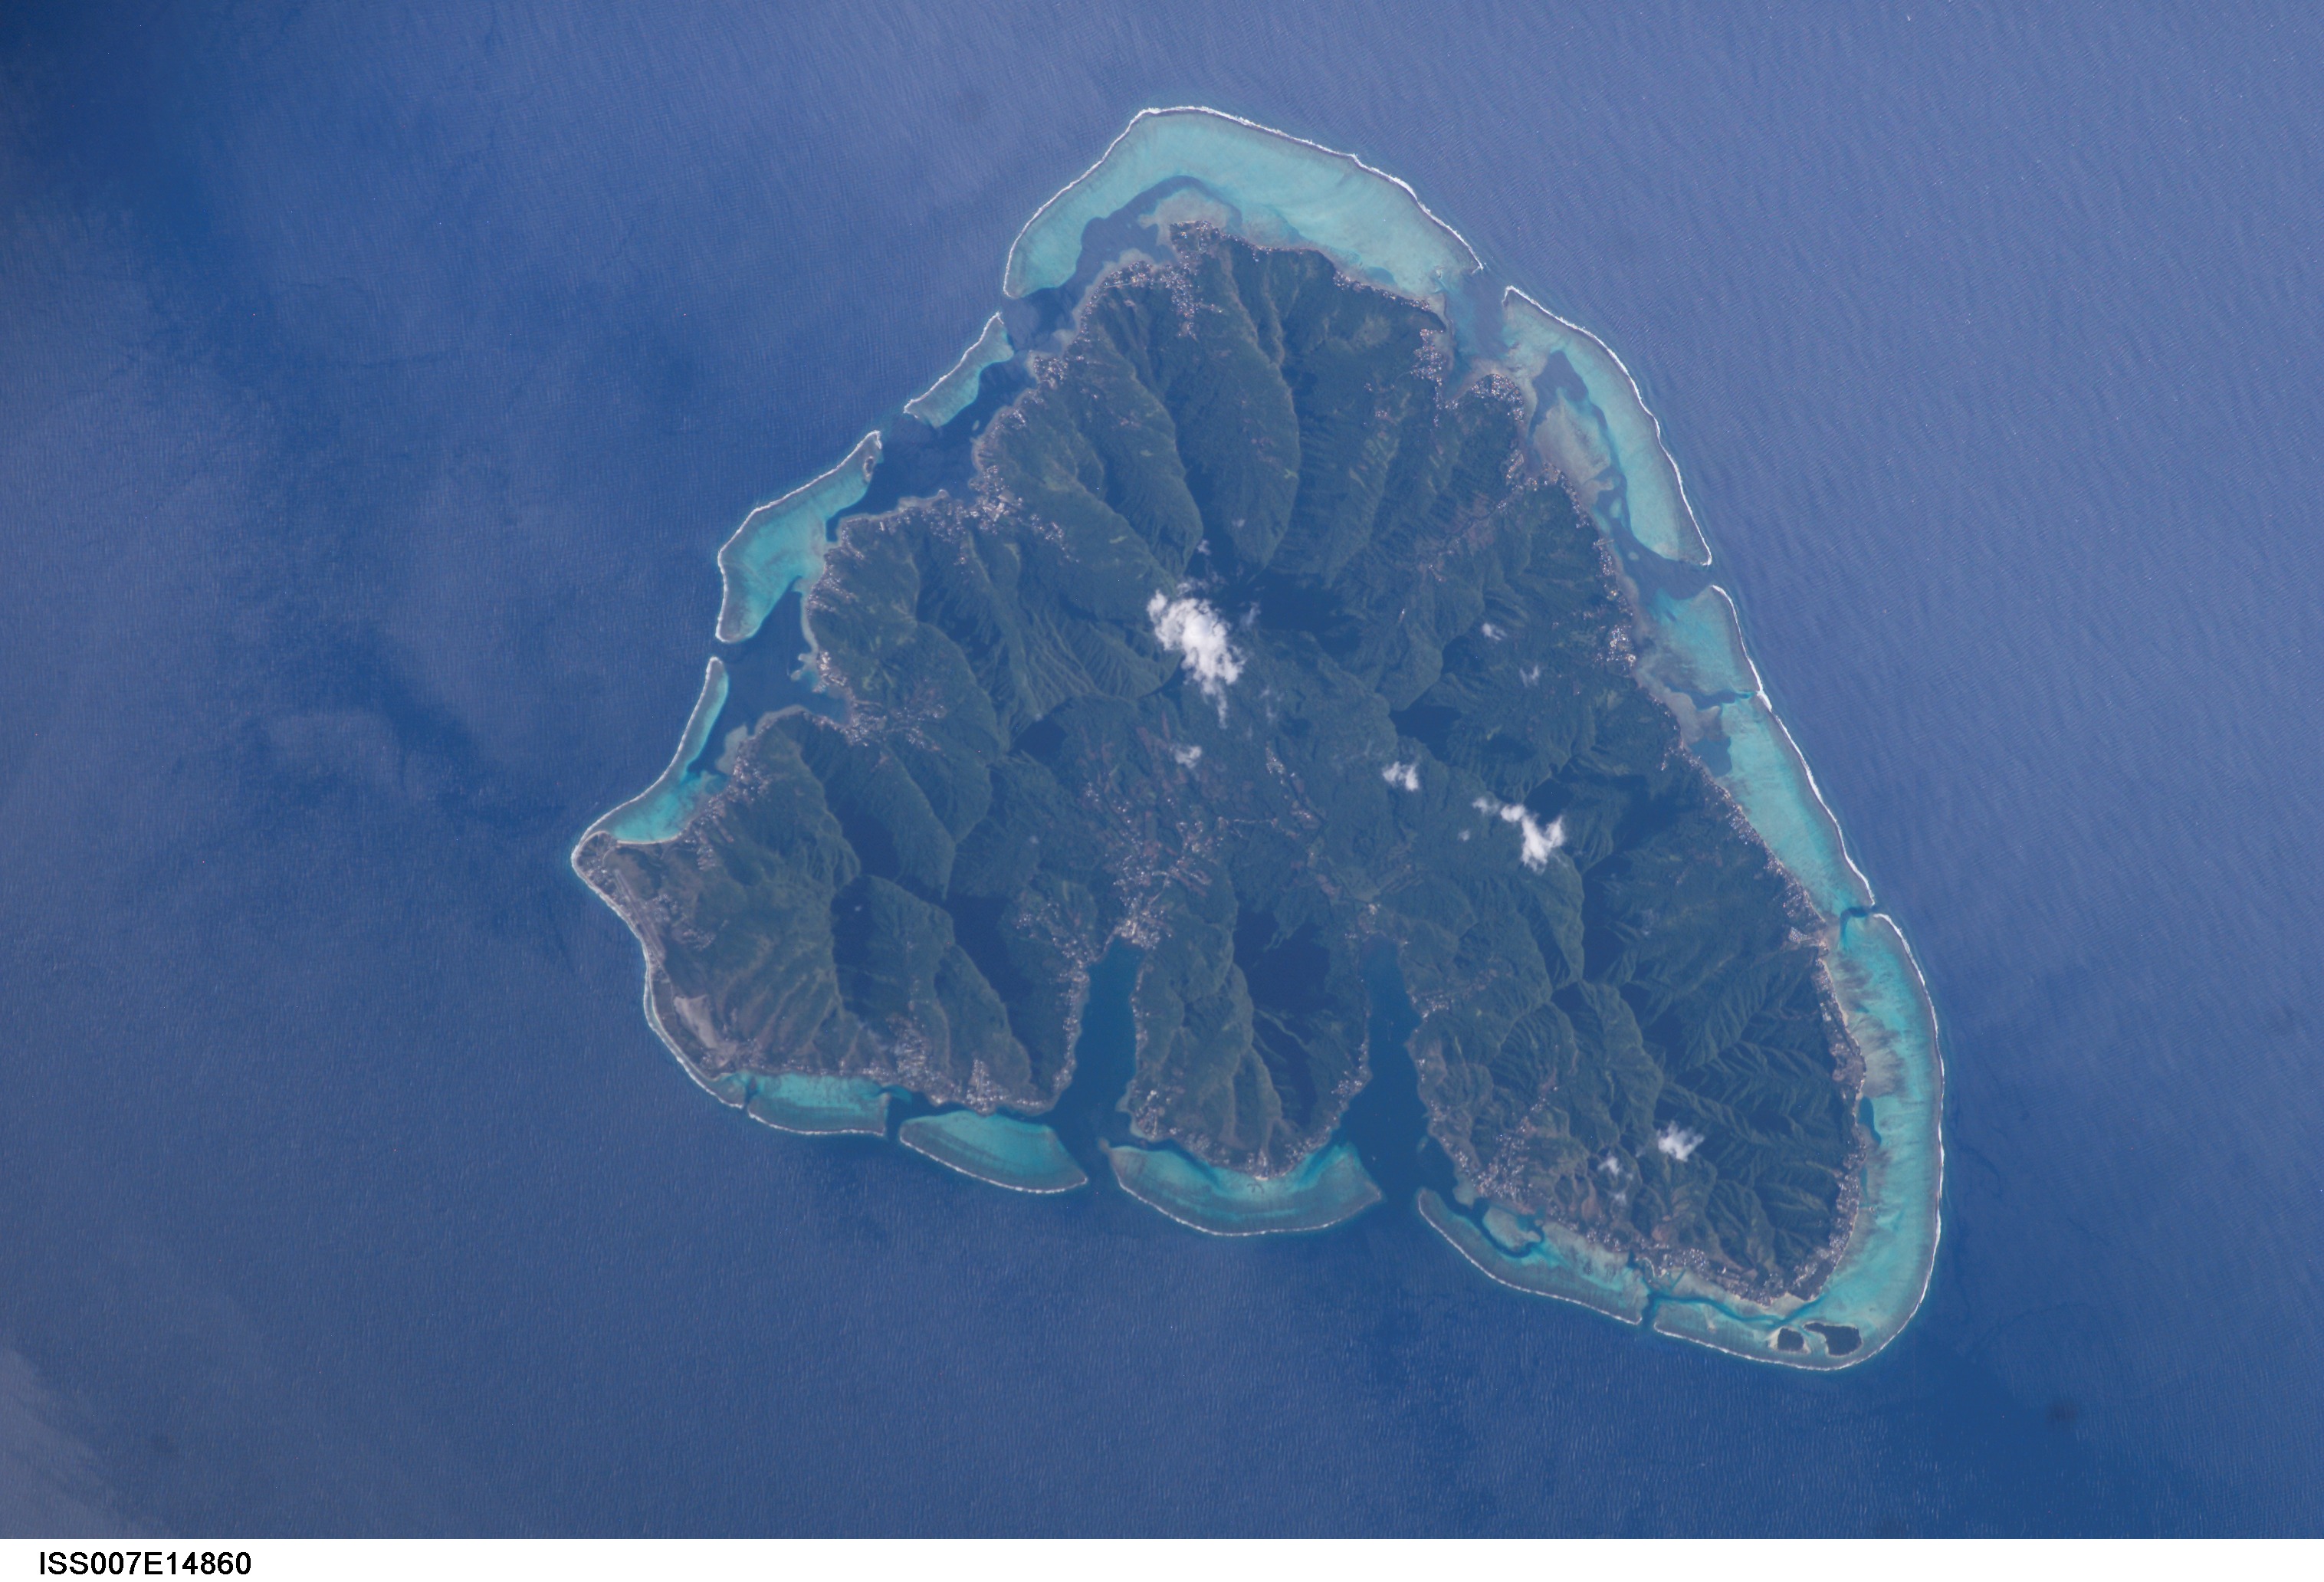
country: SOCIETY ISLANDS
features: MOOREA, CORAL REEFS, LAGOONS
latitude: -17.5
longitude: -150.0
